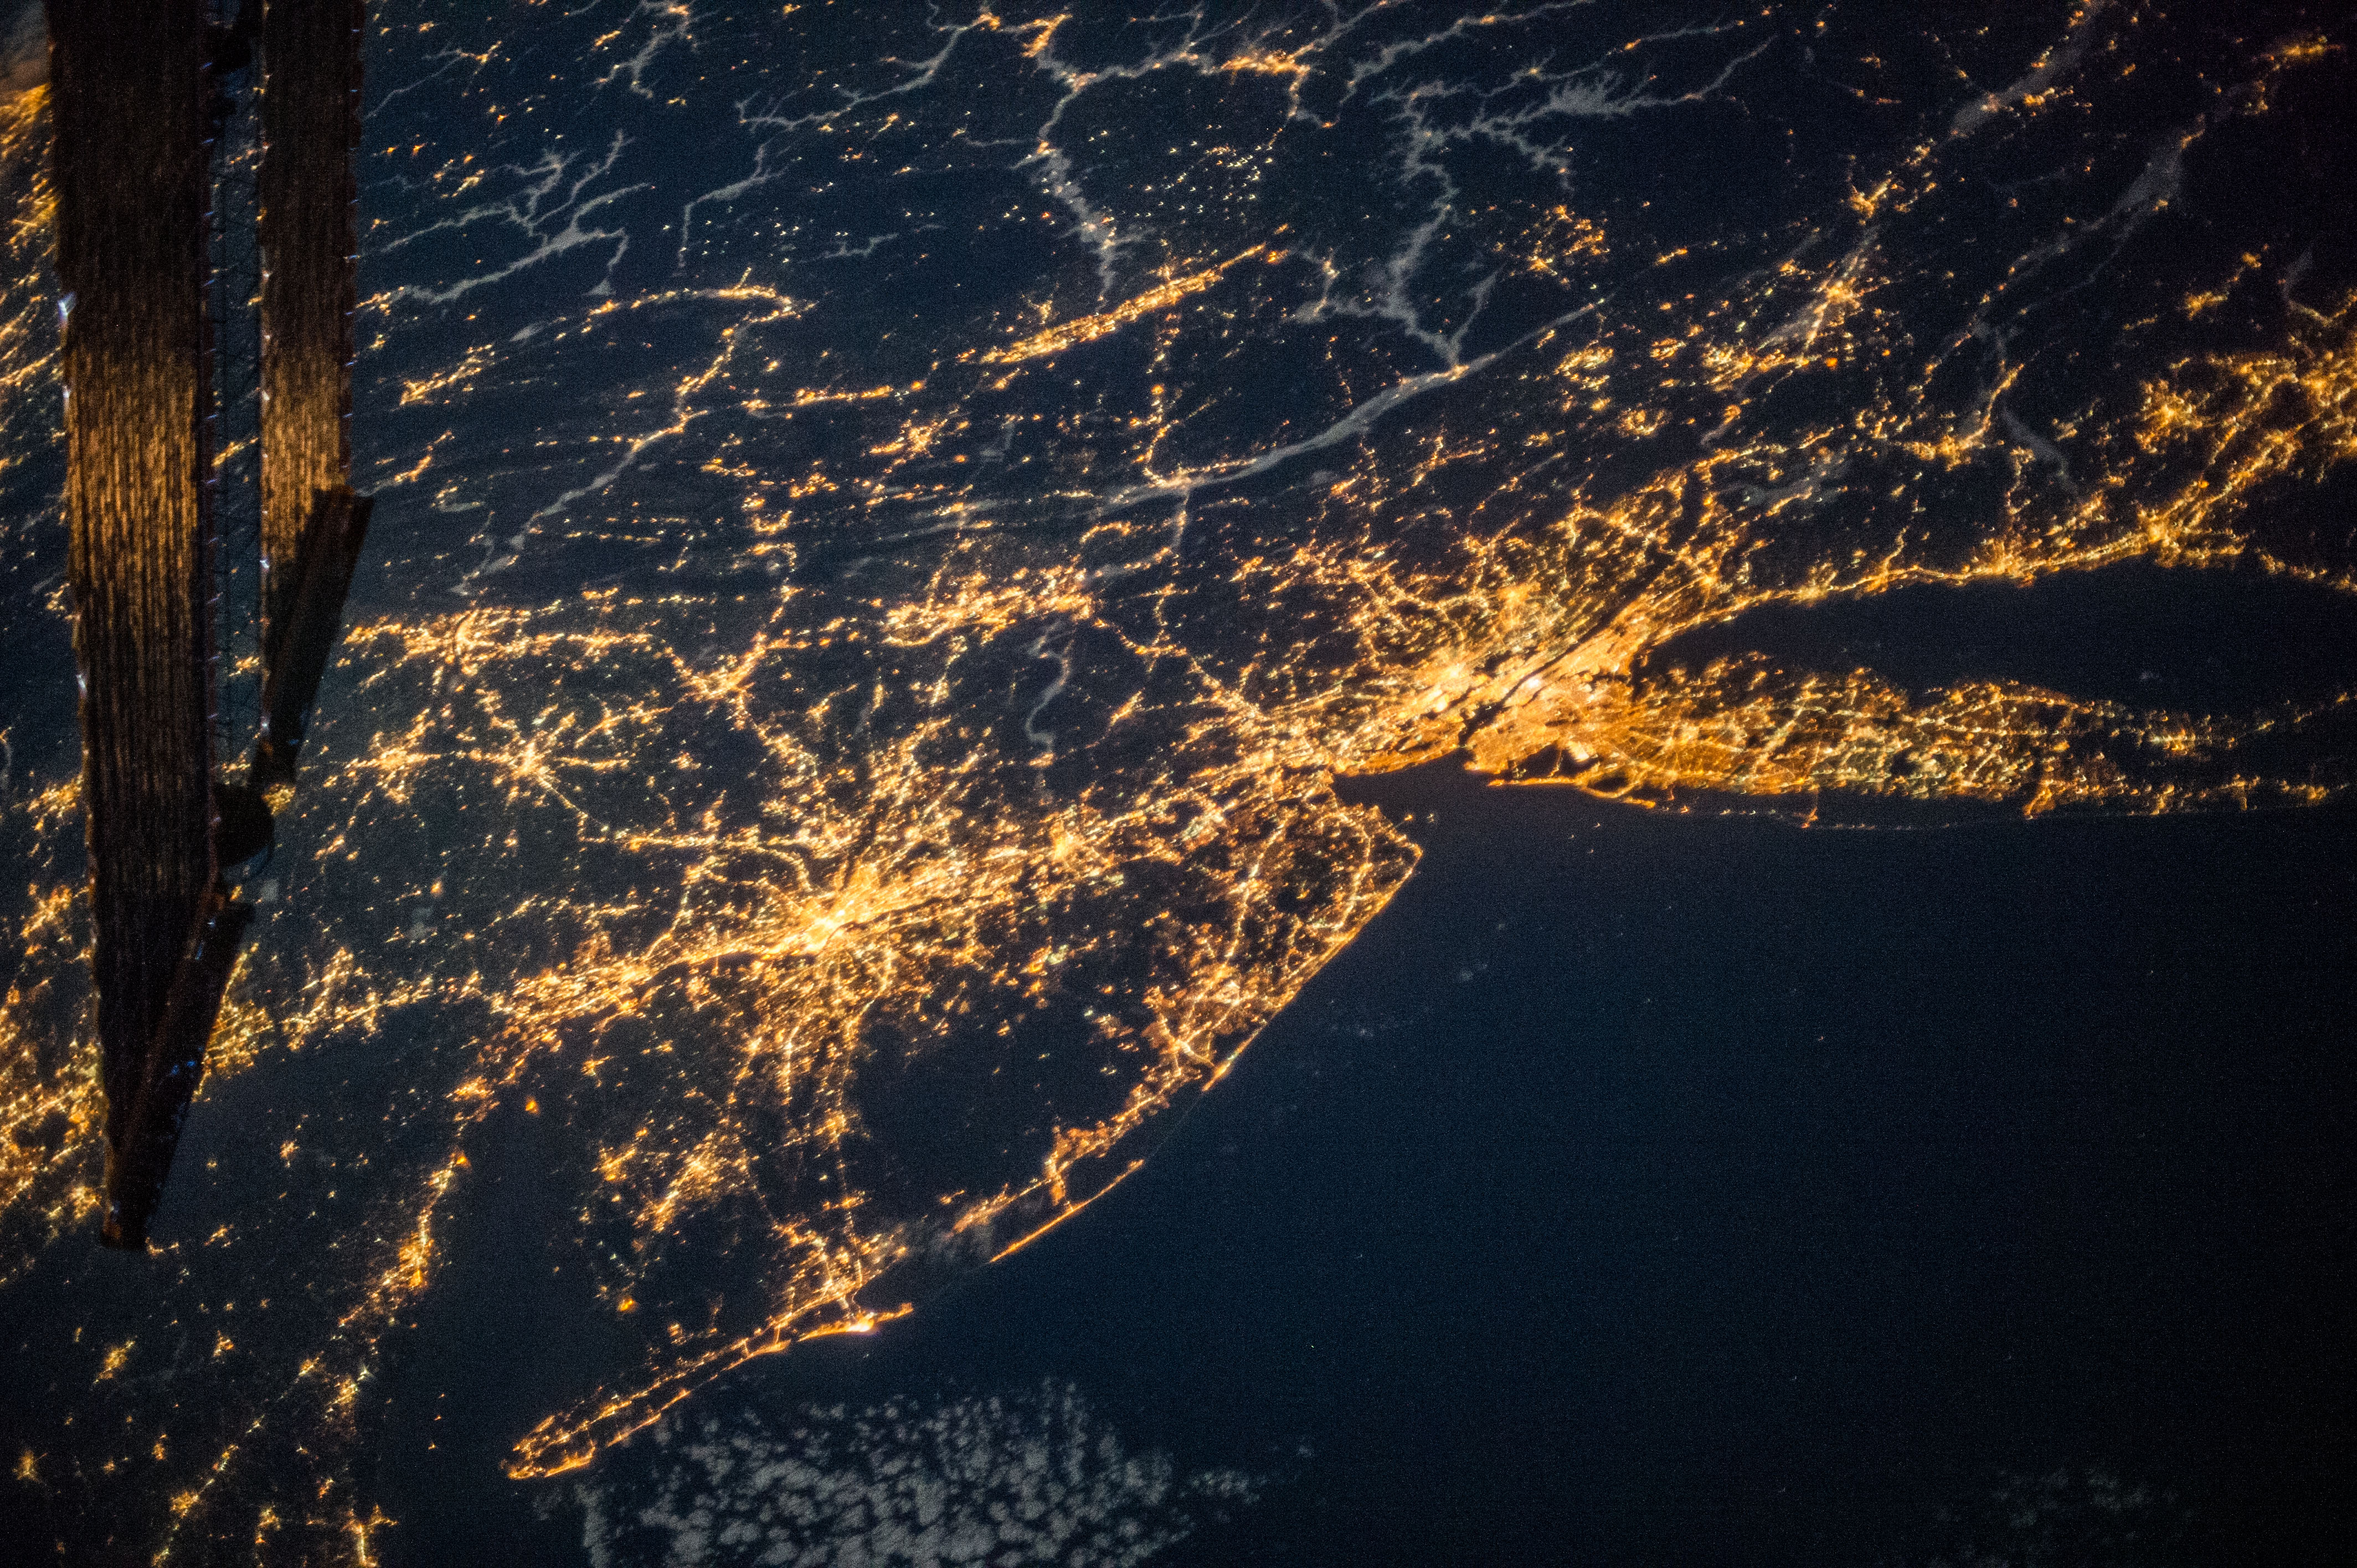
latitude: 40.4
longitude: -74.5
